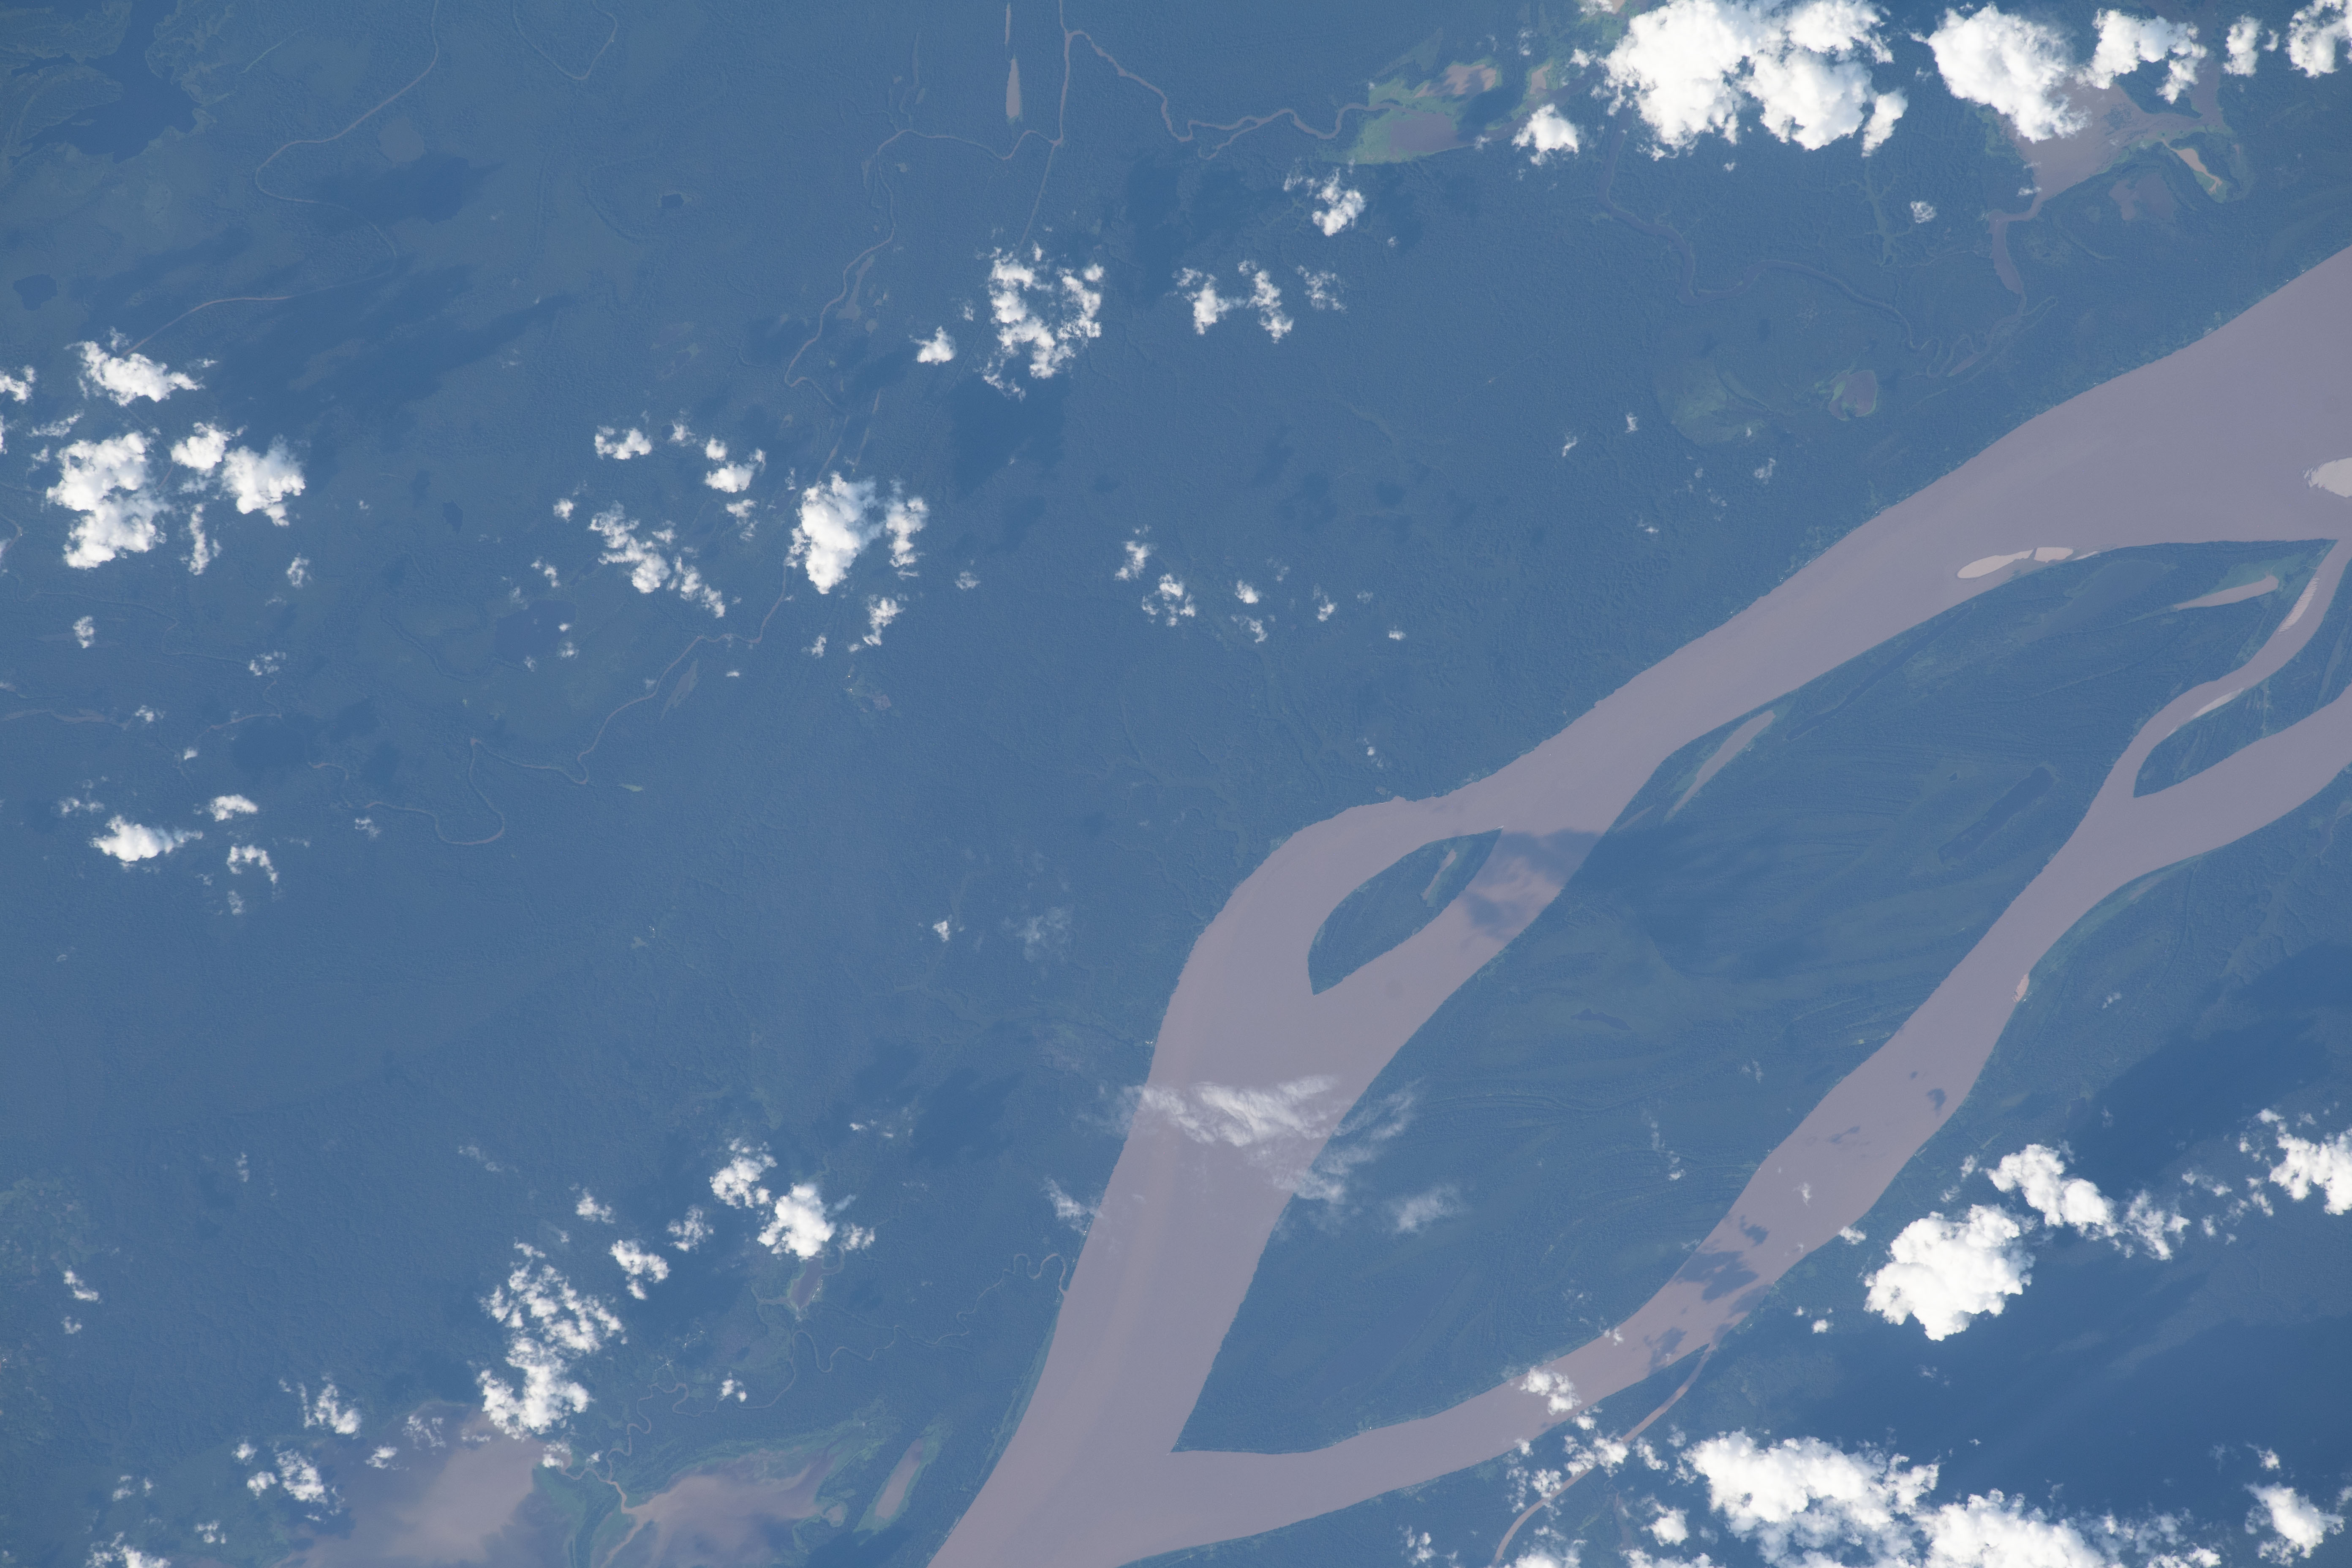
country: BRAZIL
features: AMAZON RIVER, LAGO SACRAMENTO
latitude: -3.9
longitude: -62.9
